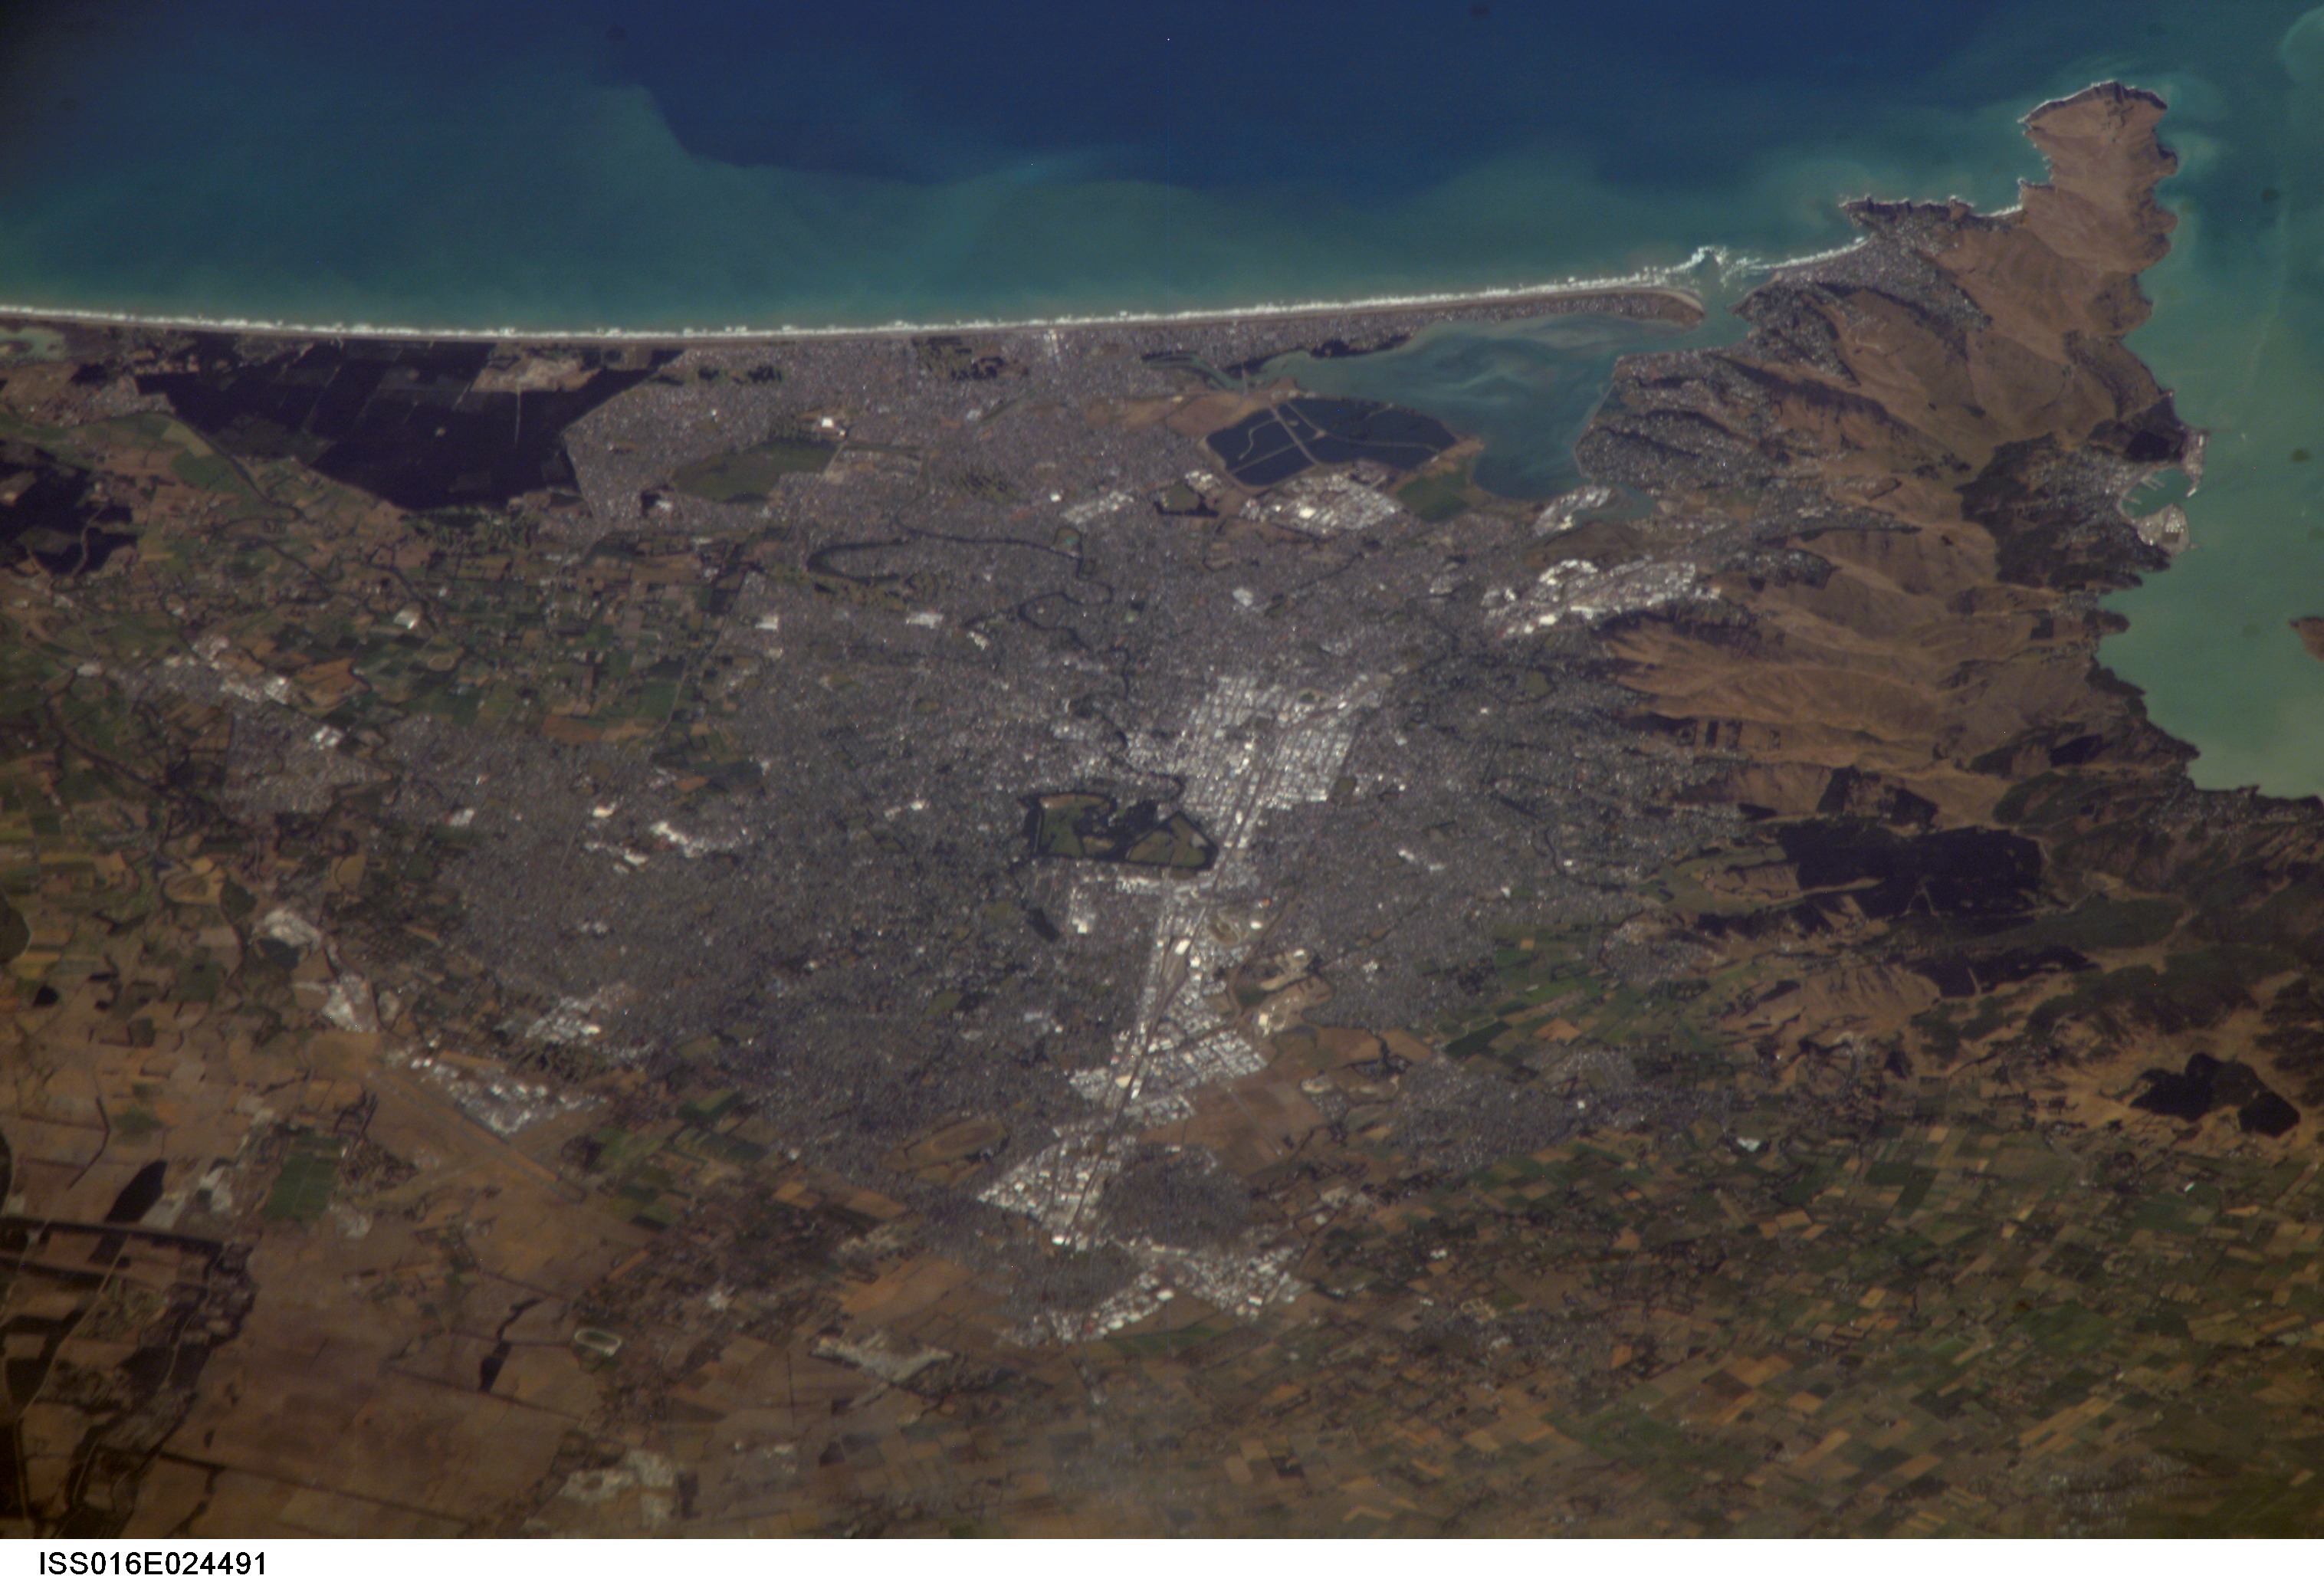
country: NEW ZEALAND-SI
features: CHRISTCHURCH, ESTUARY, COAST, FOR., AGR.
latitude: -43.5
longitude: 172.6
